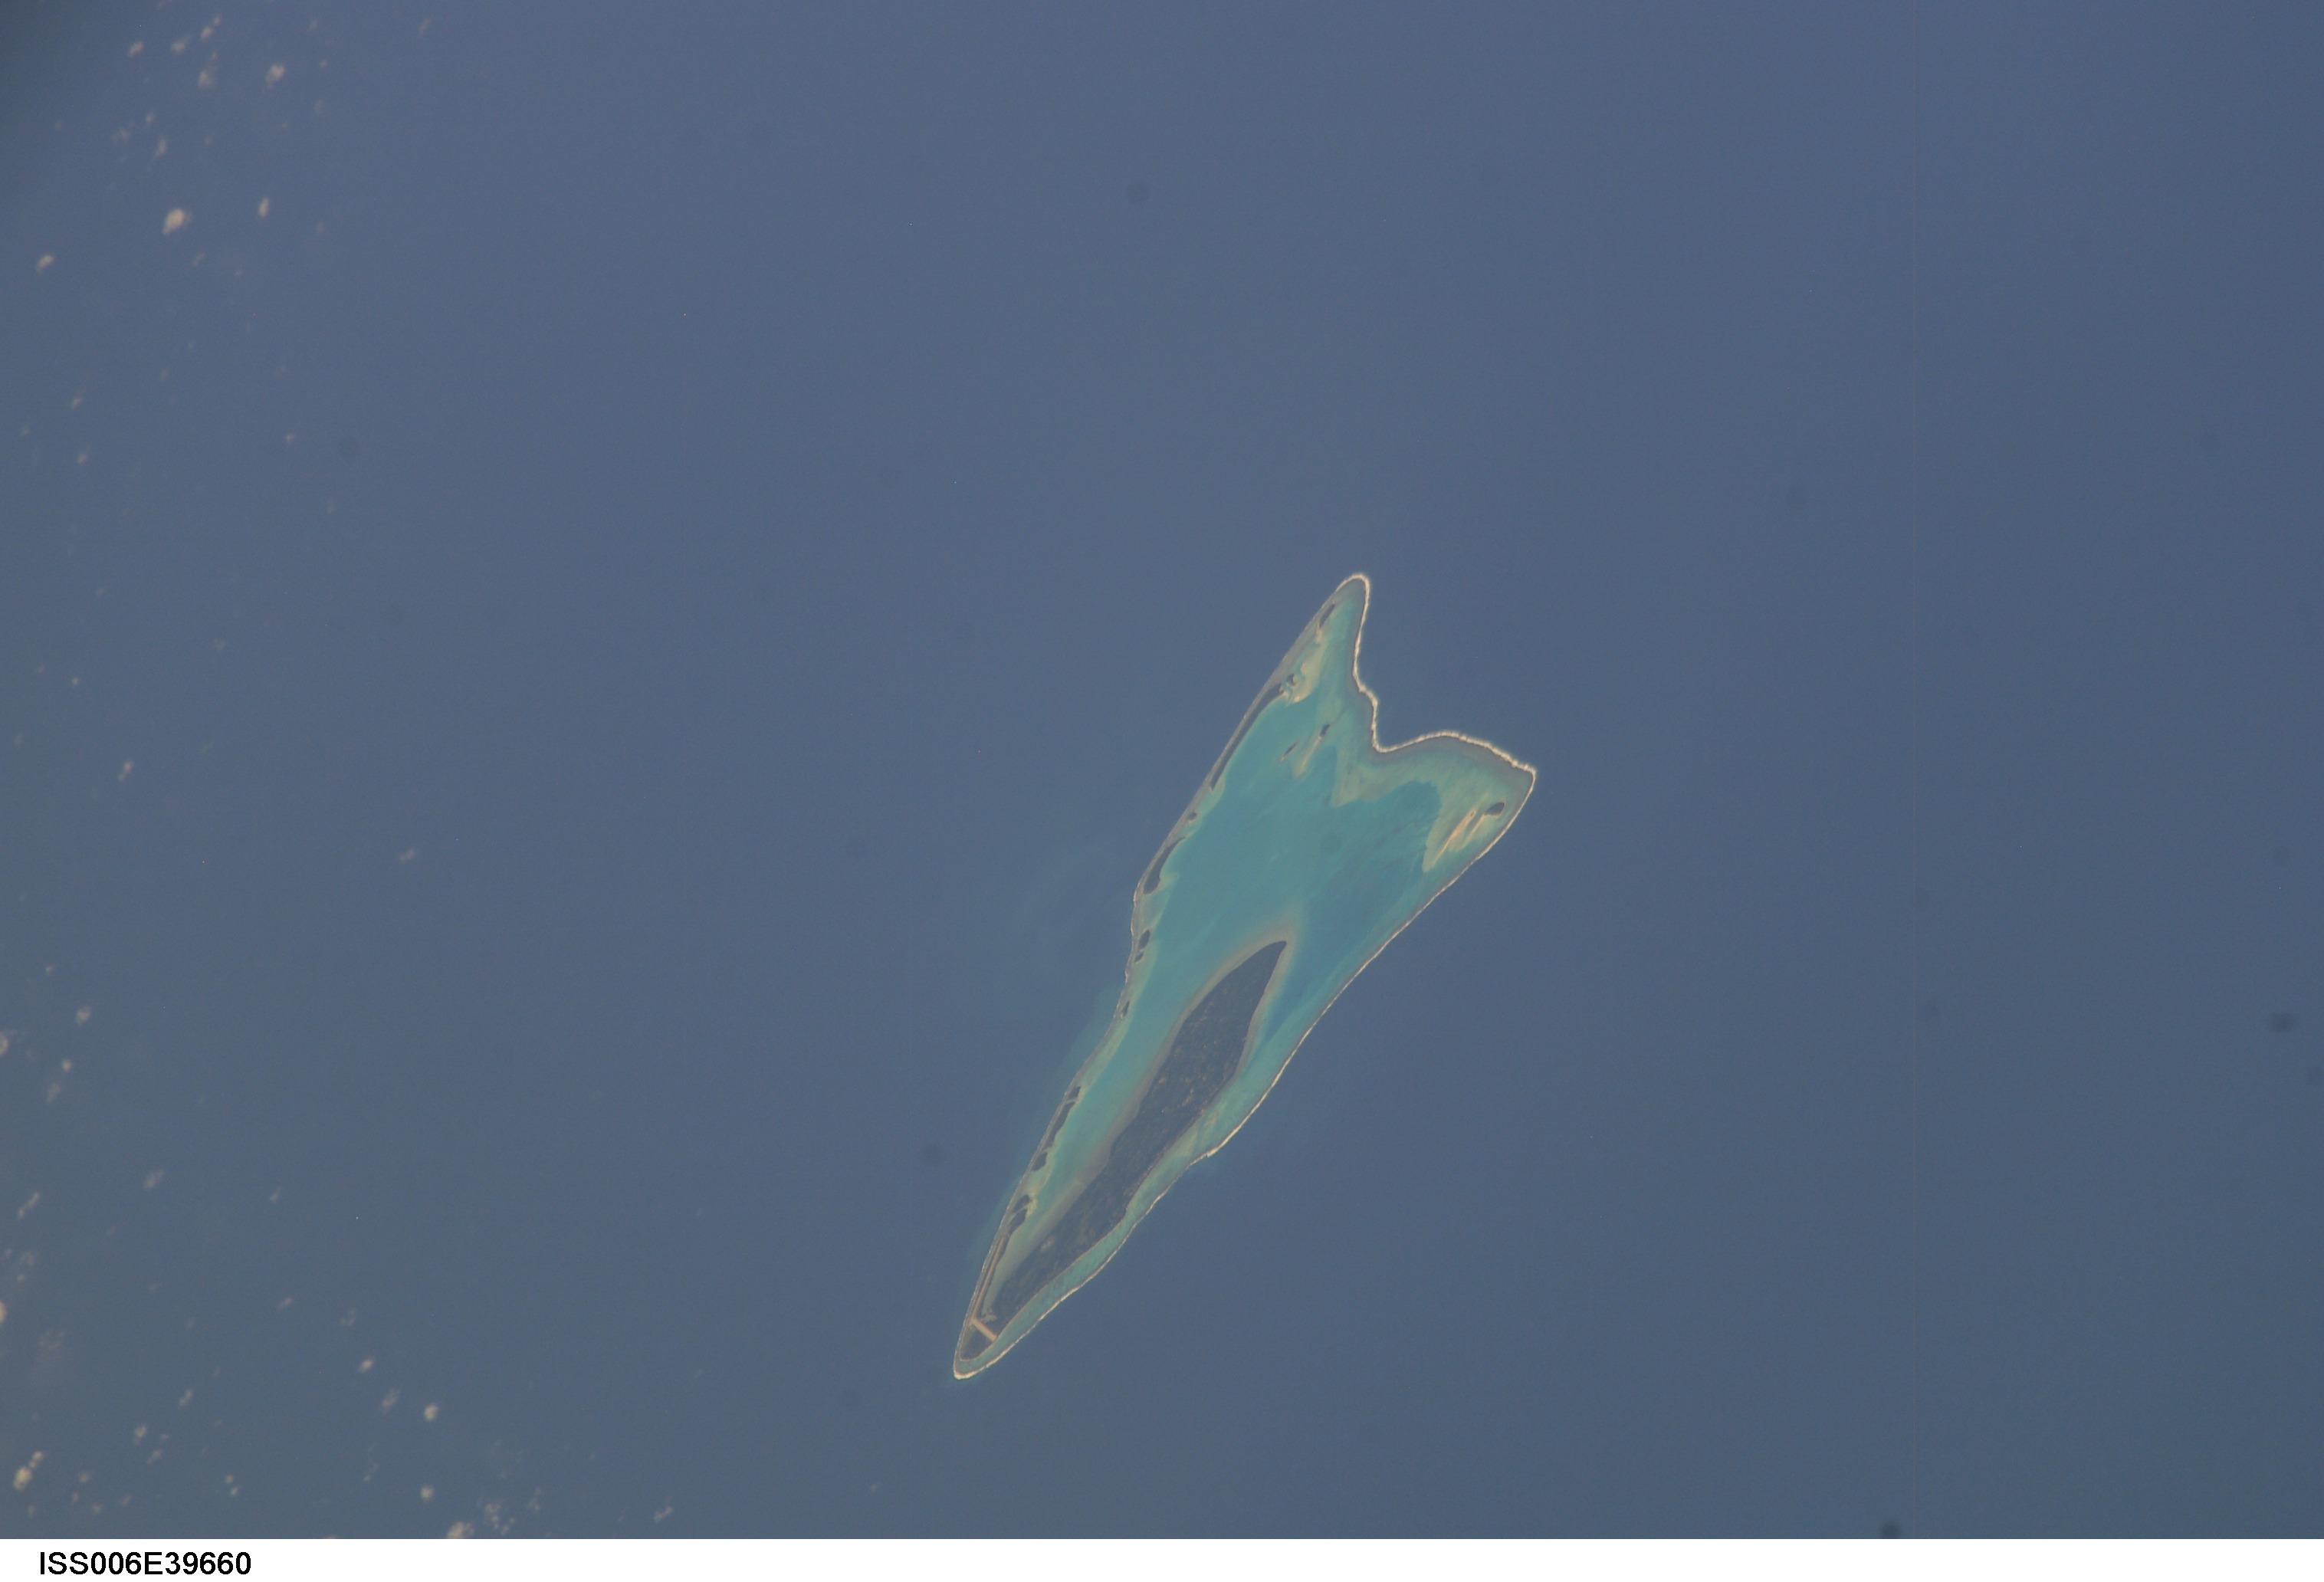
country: COOK ISLANDS
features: AITUTAKI ATOLL
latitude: -19.0
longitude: -159.5
